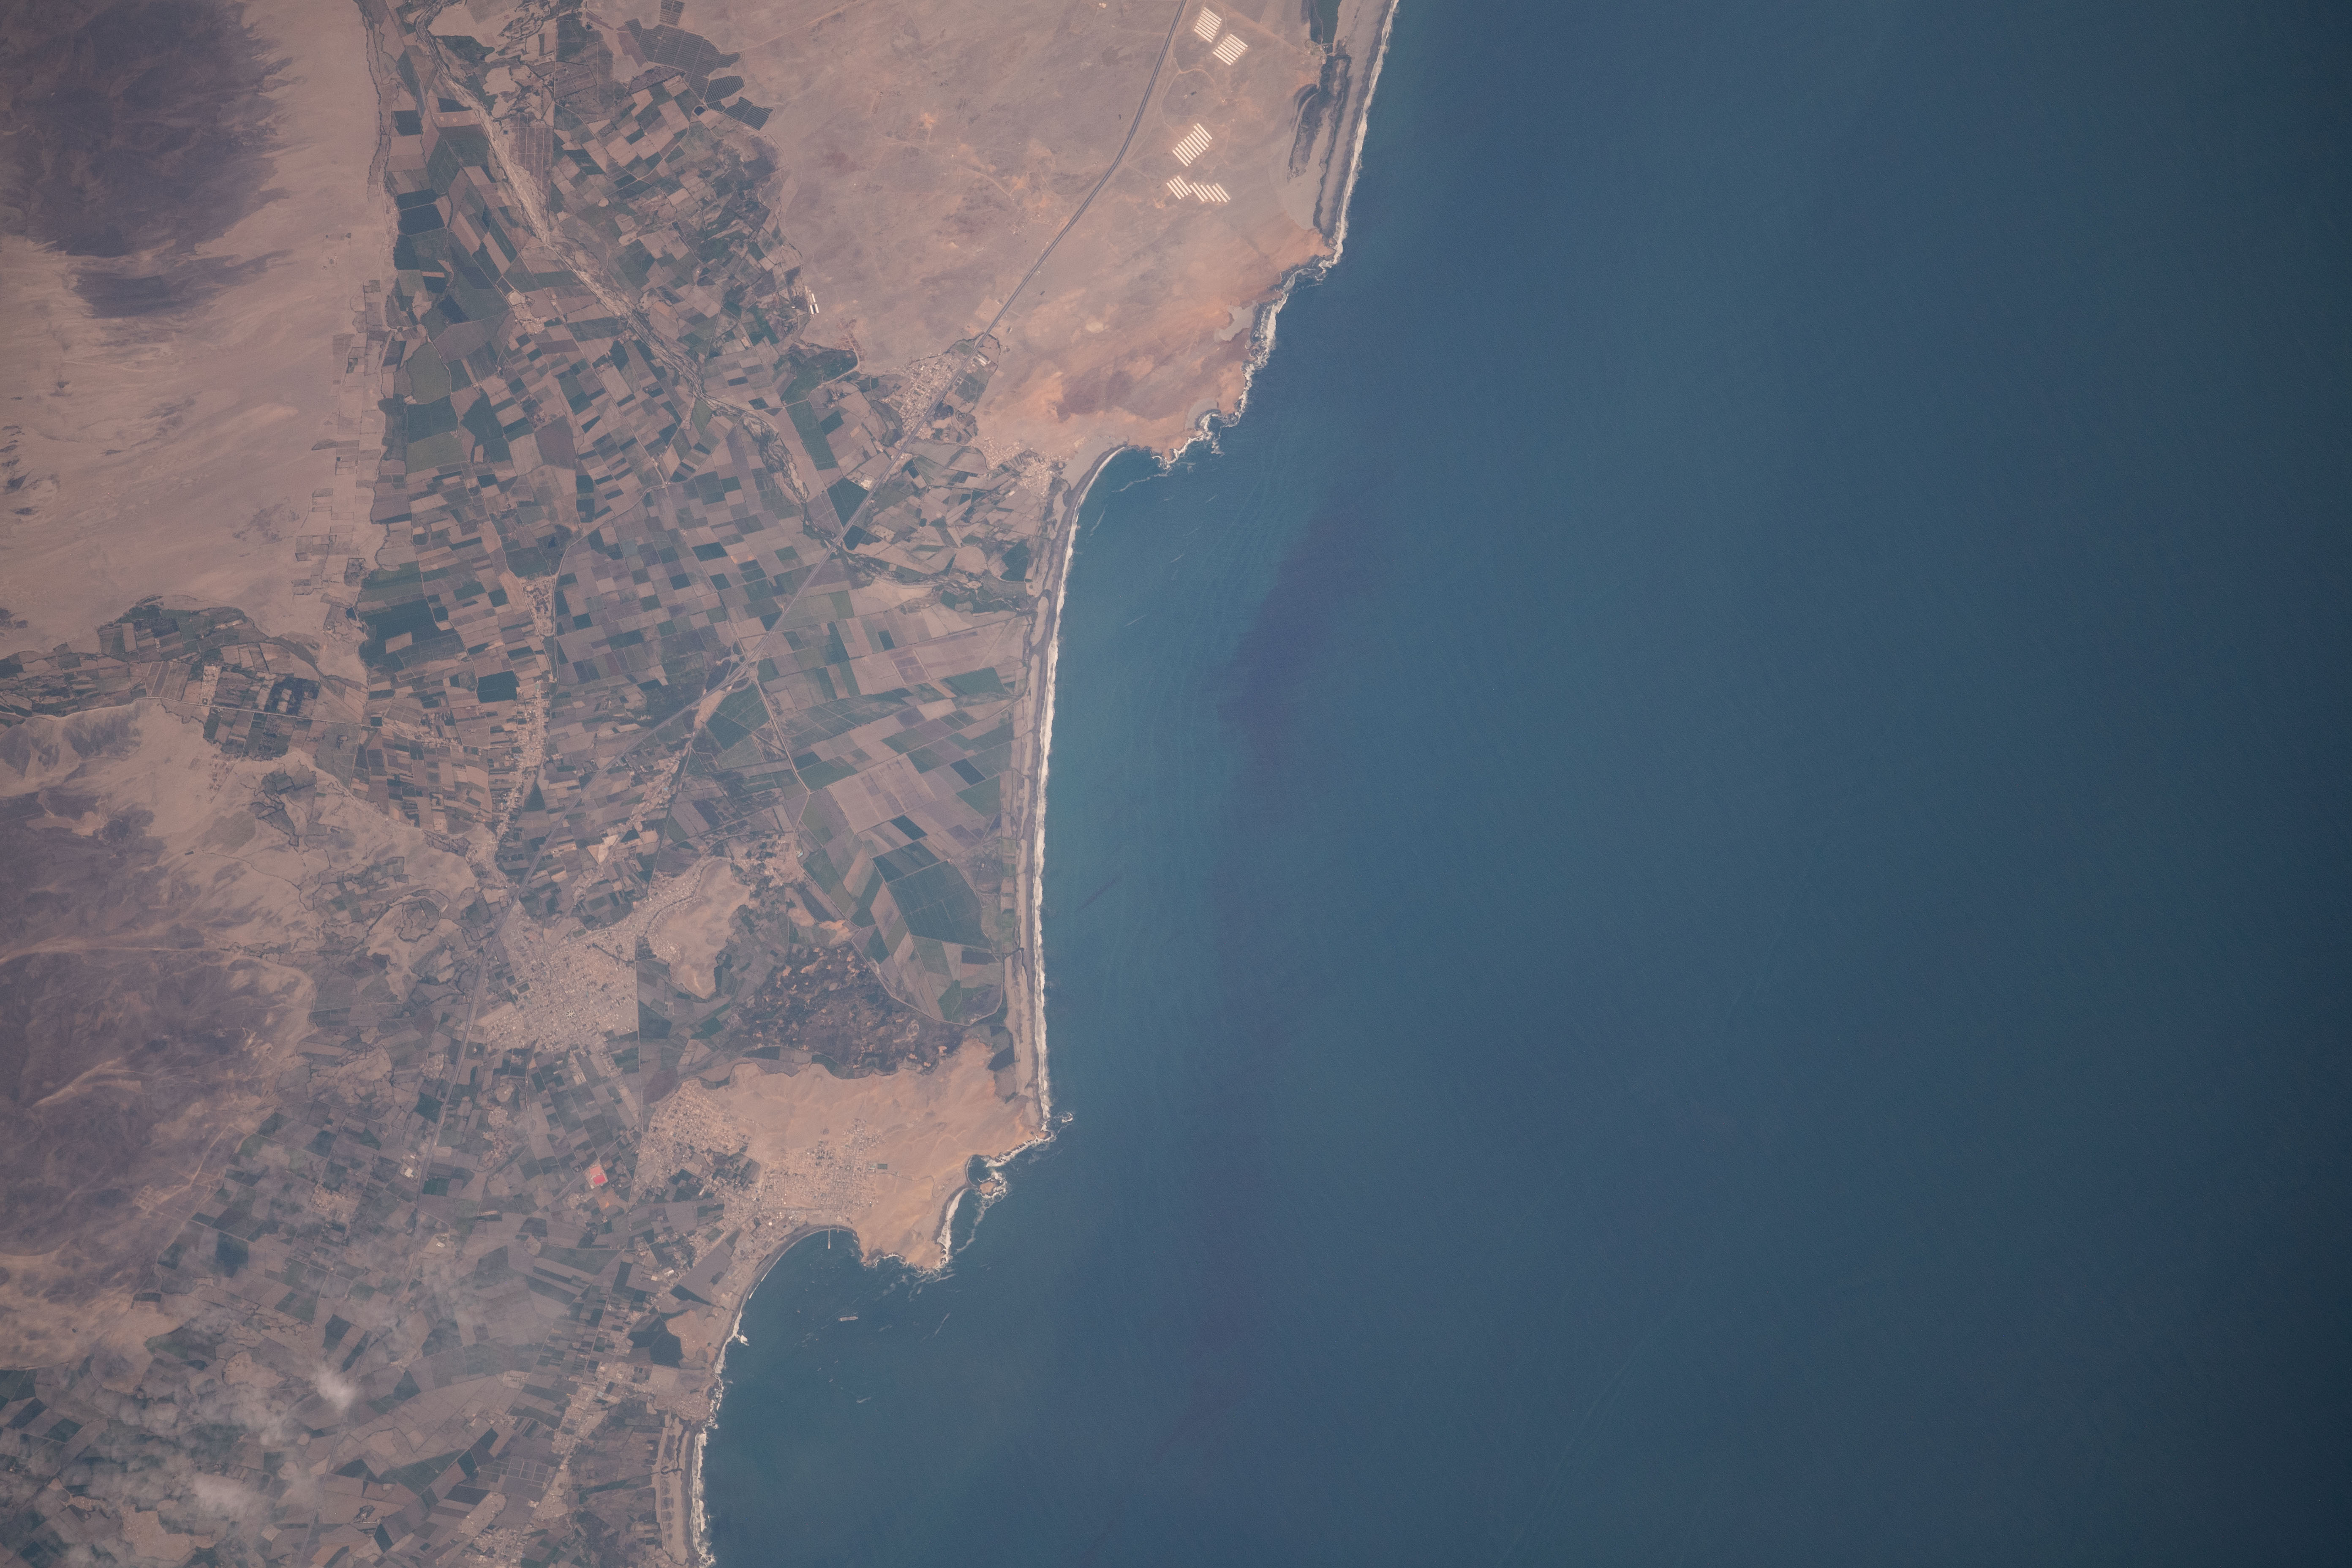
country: PERU
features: COASTLINE
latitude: -10.8
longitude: -77.7
